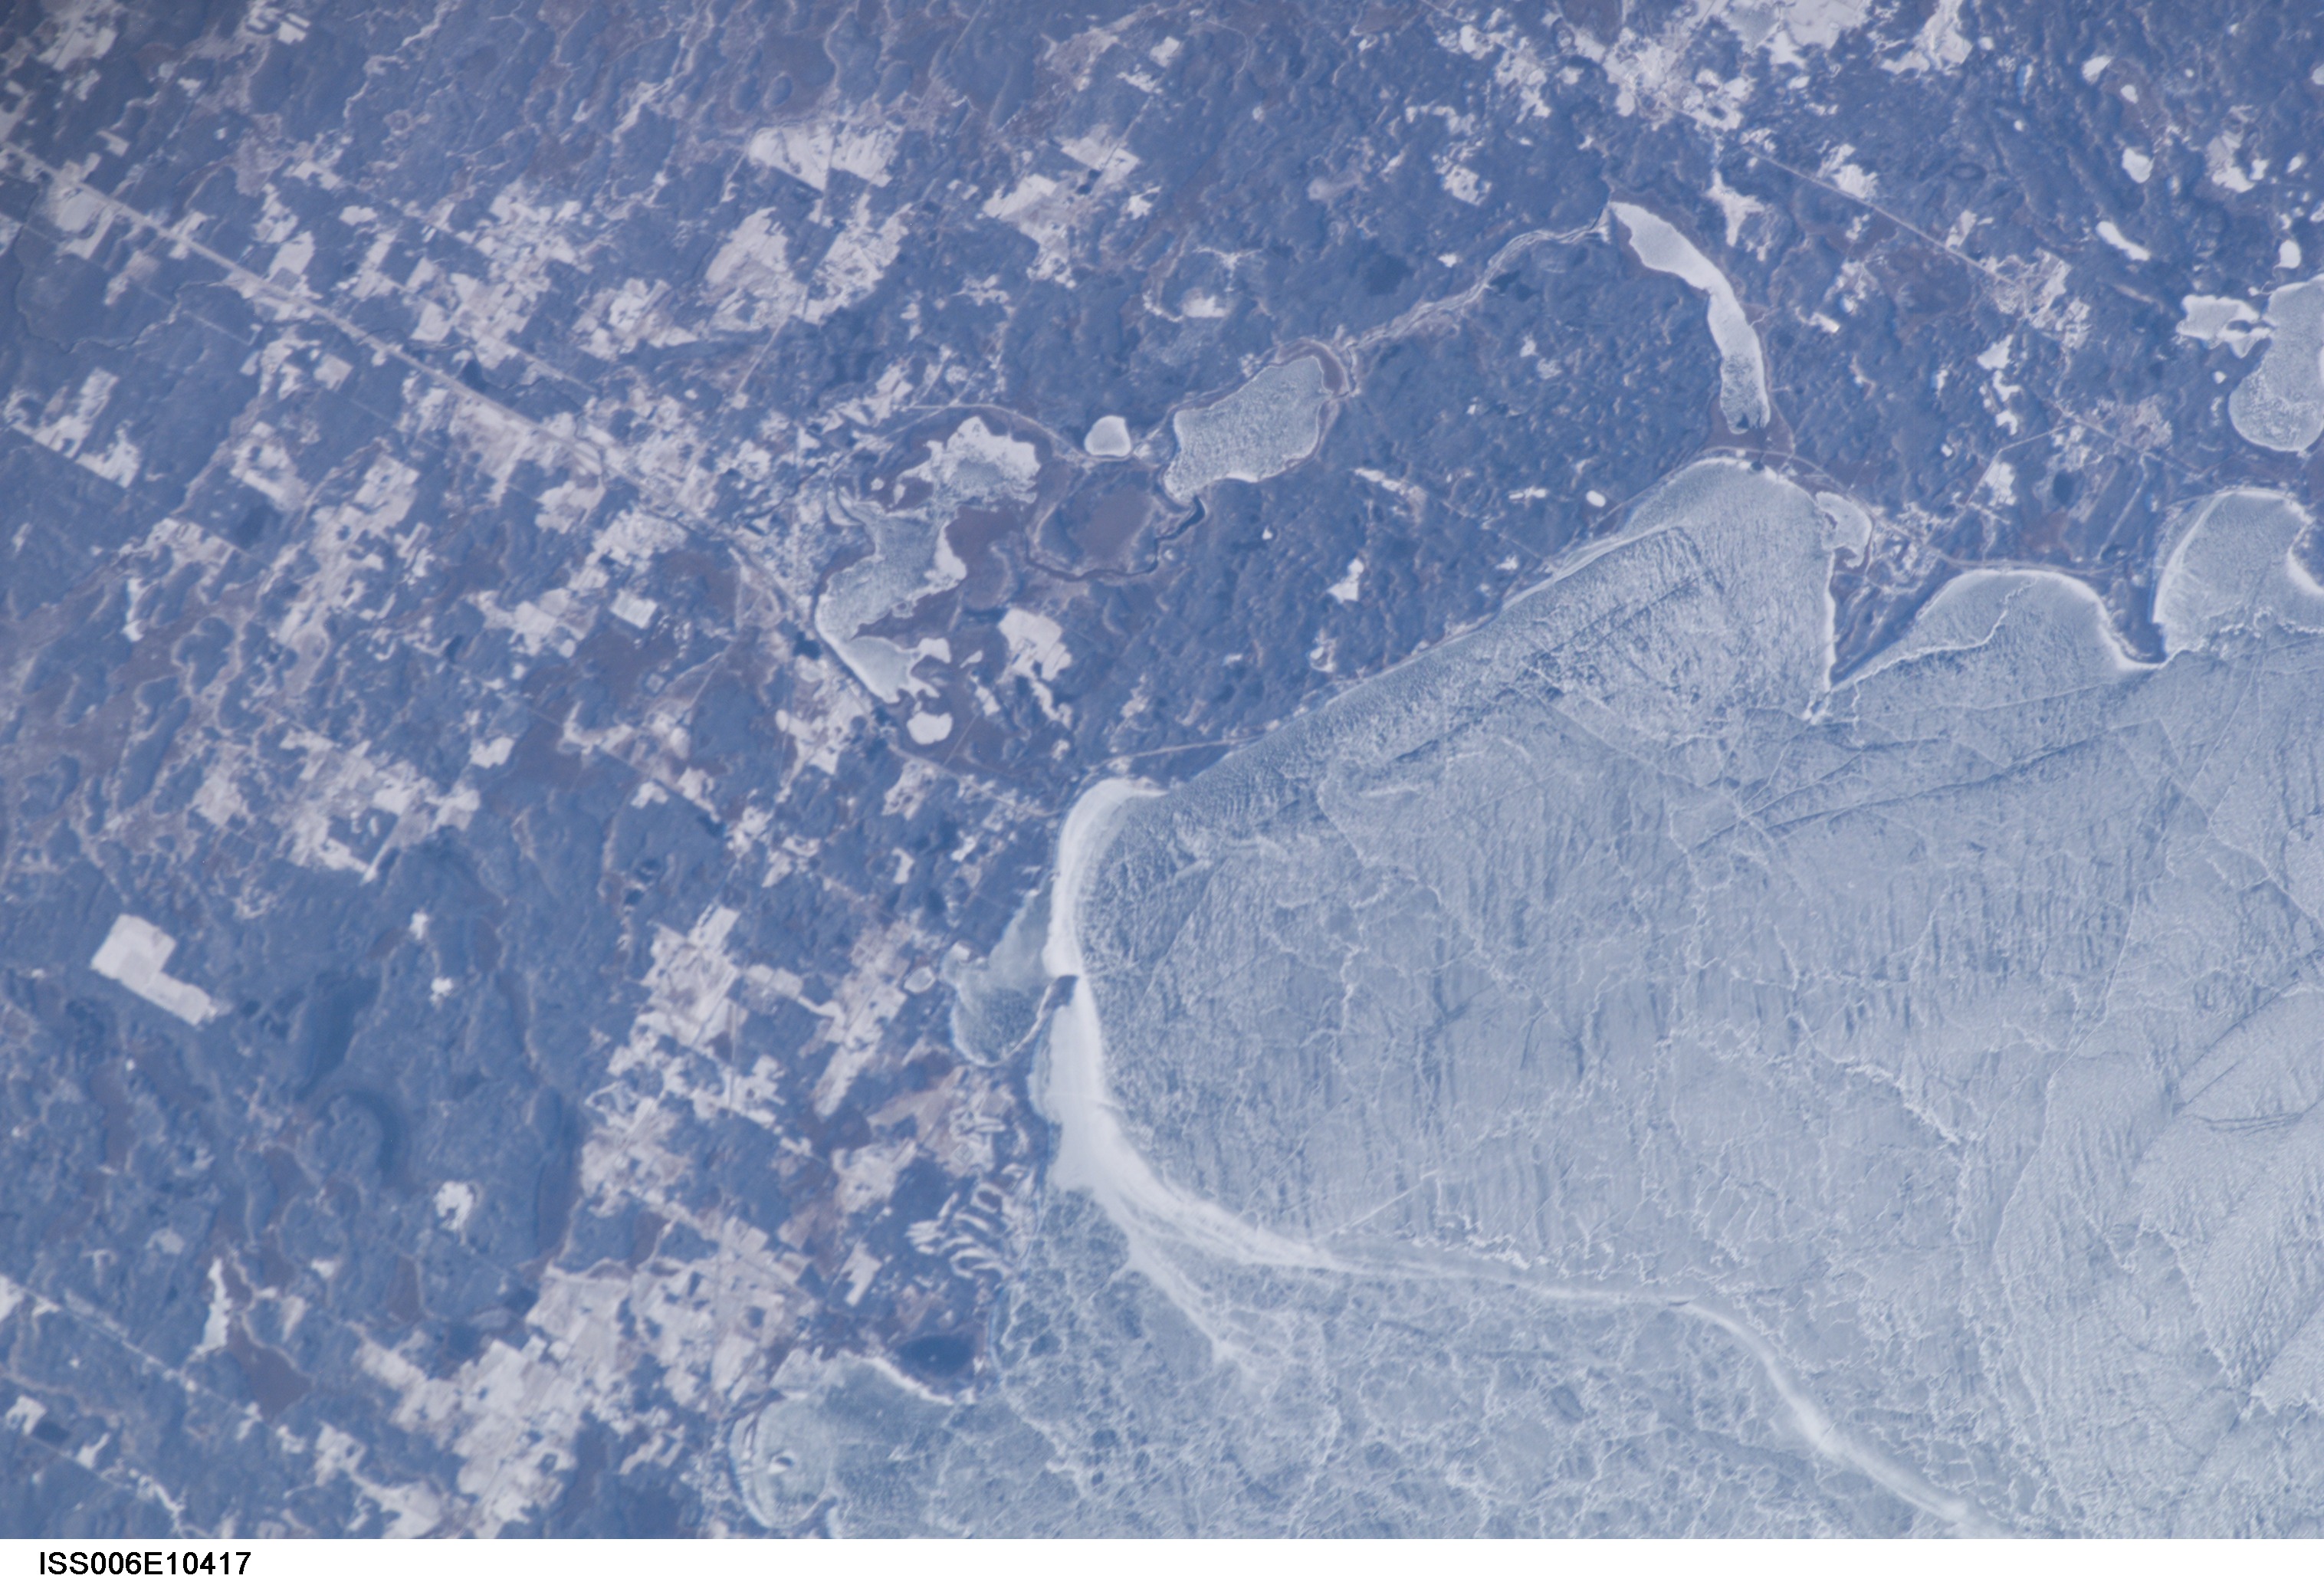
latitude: 46.0
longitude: -94.0
